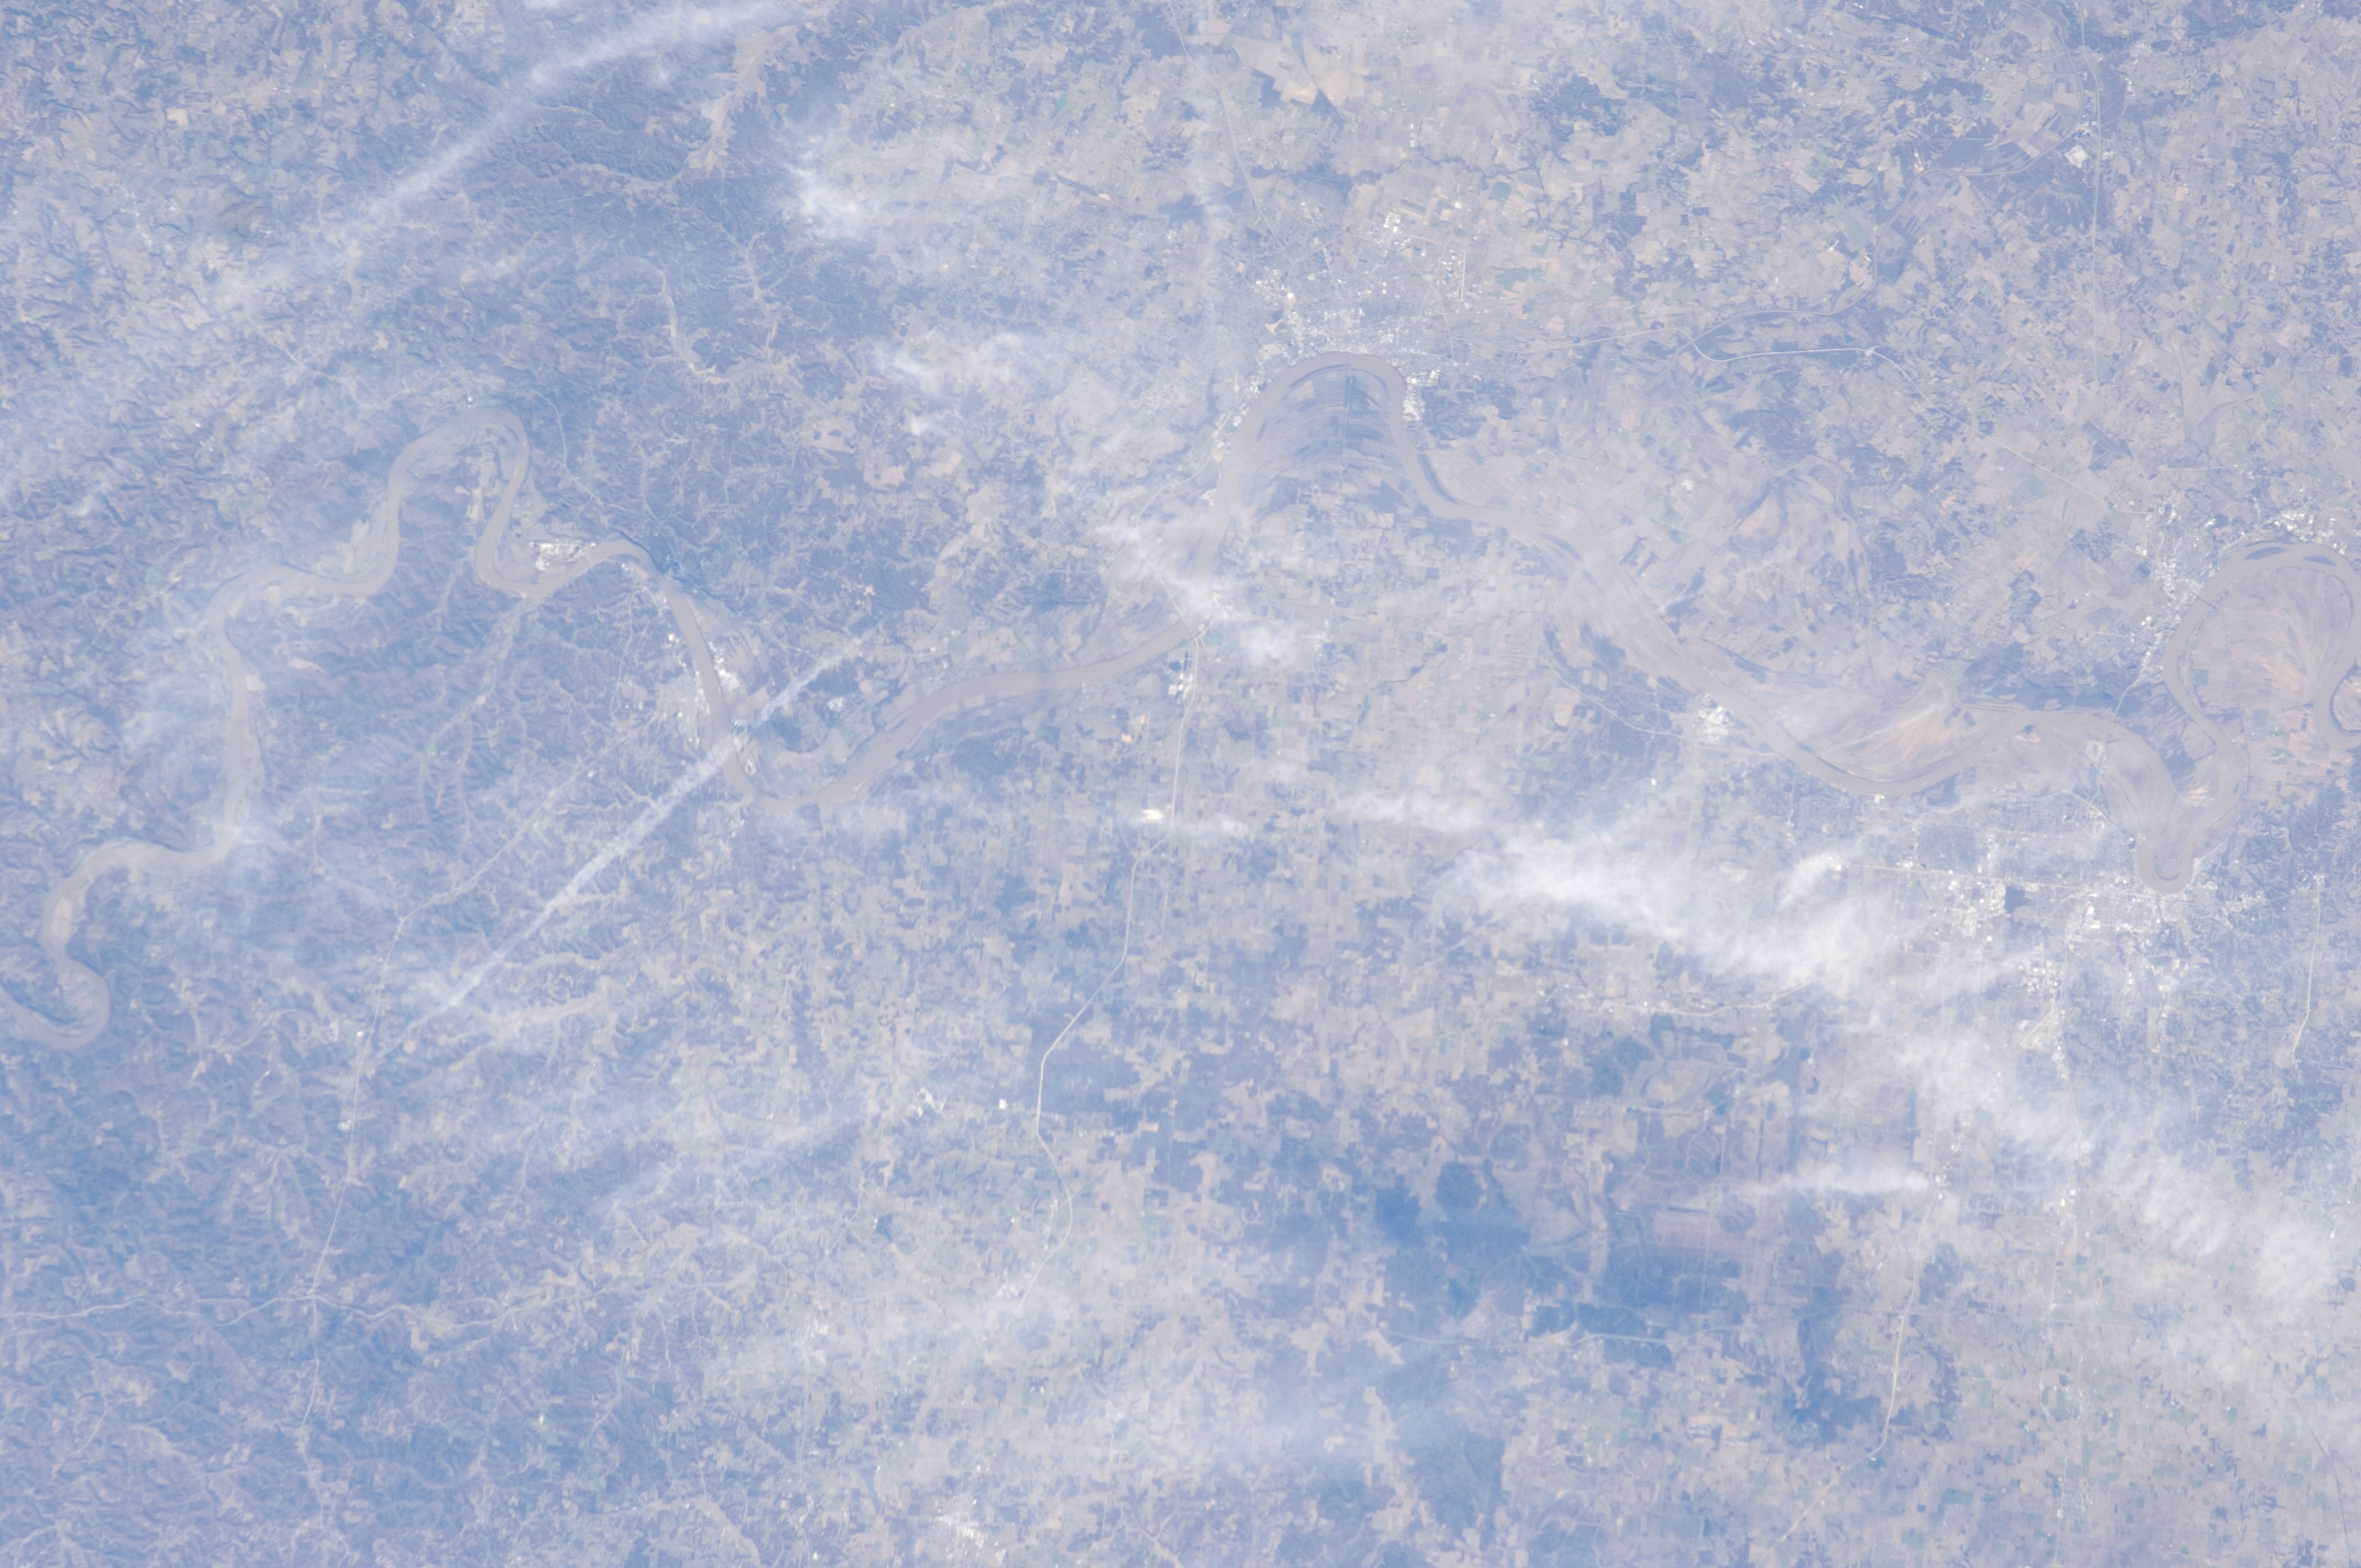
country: USA-INDIANA
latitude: 38.0
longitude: -87.0
